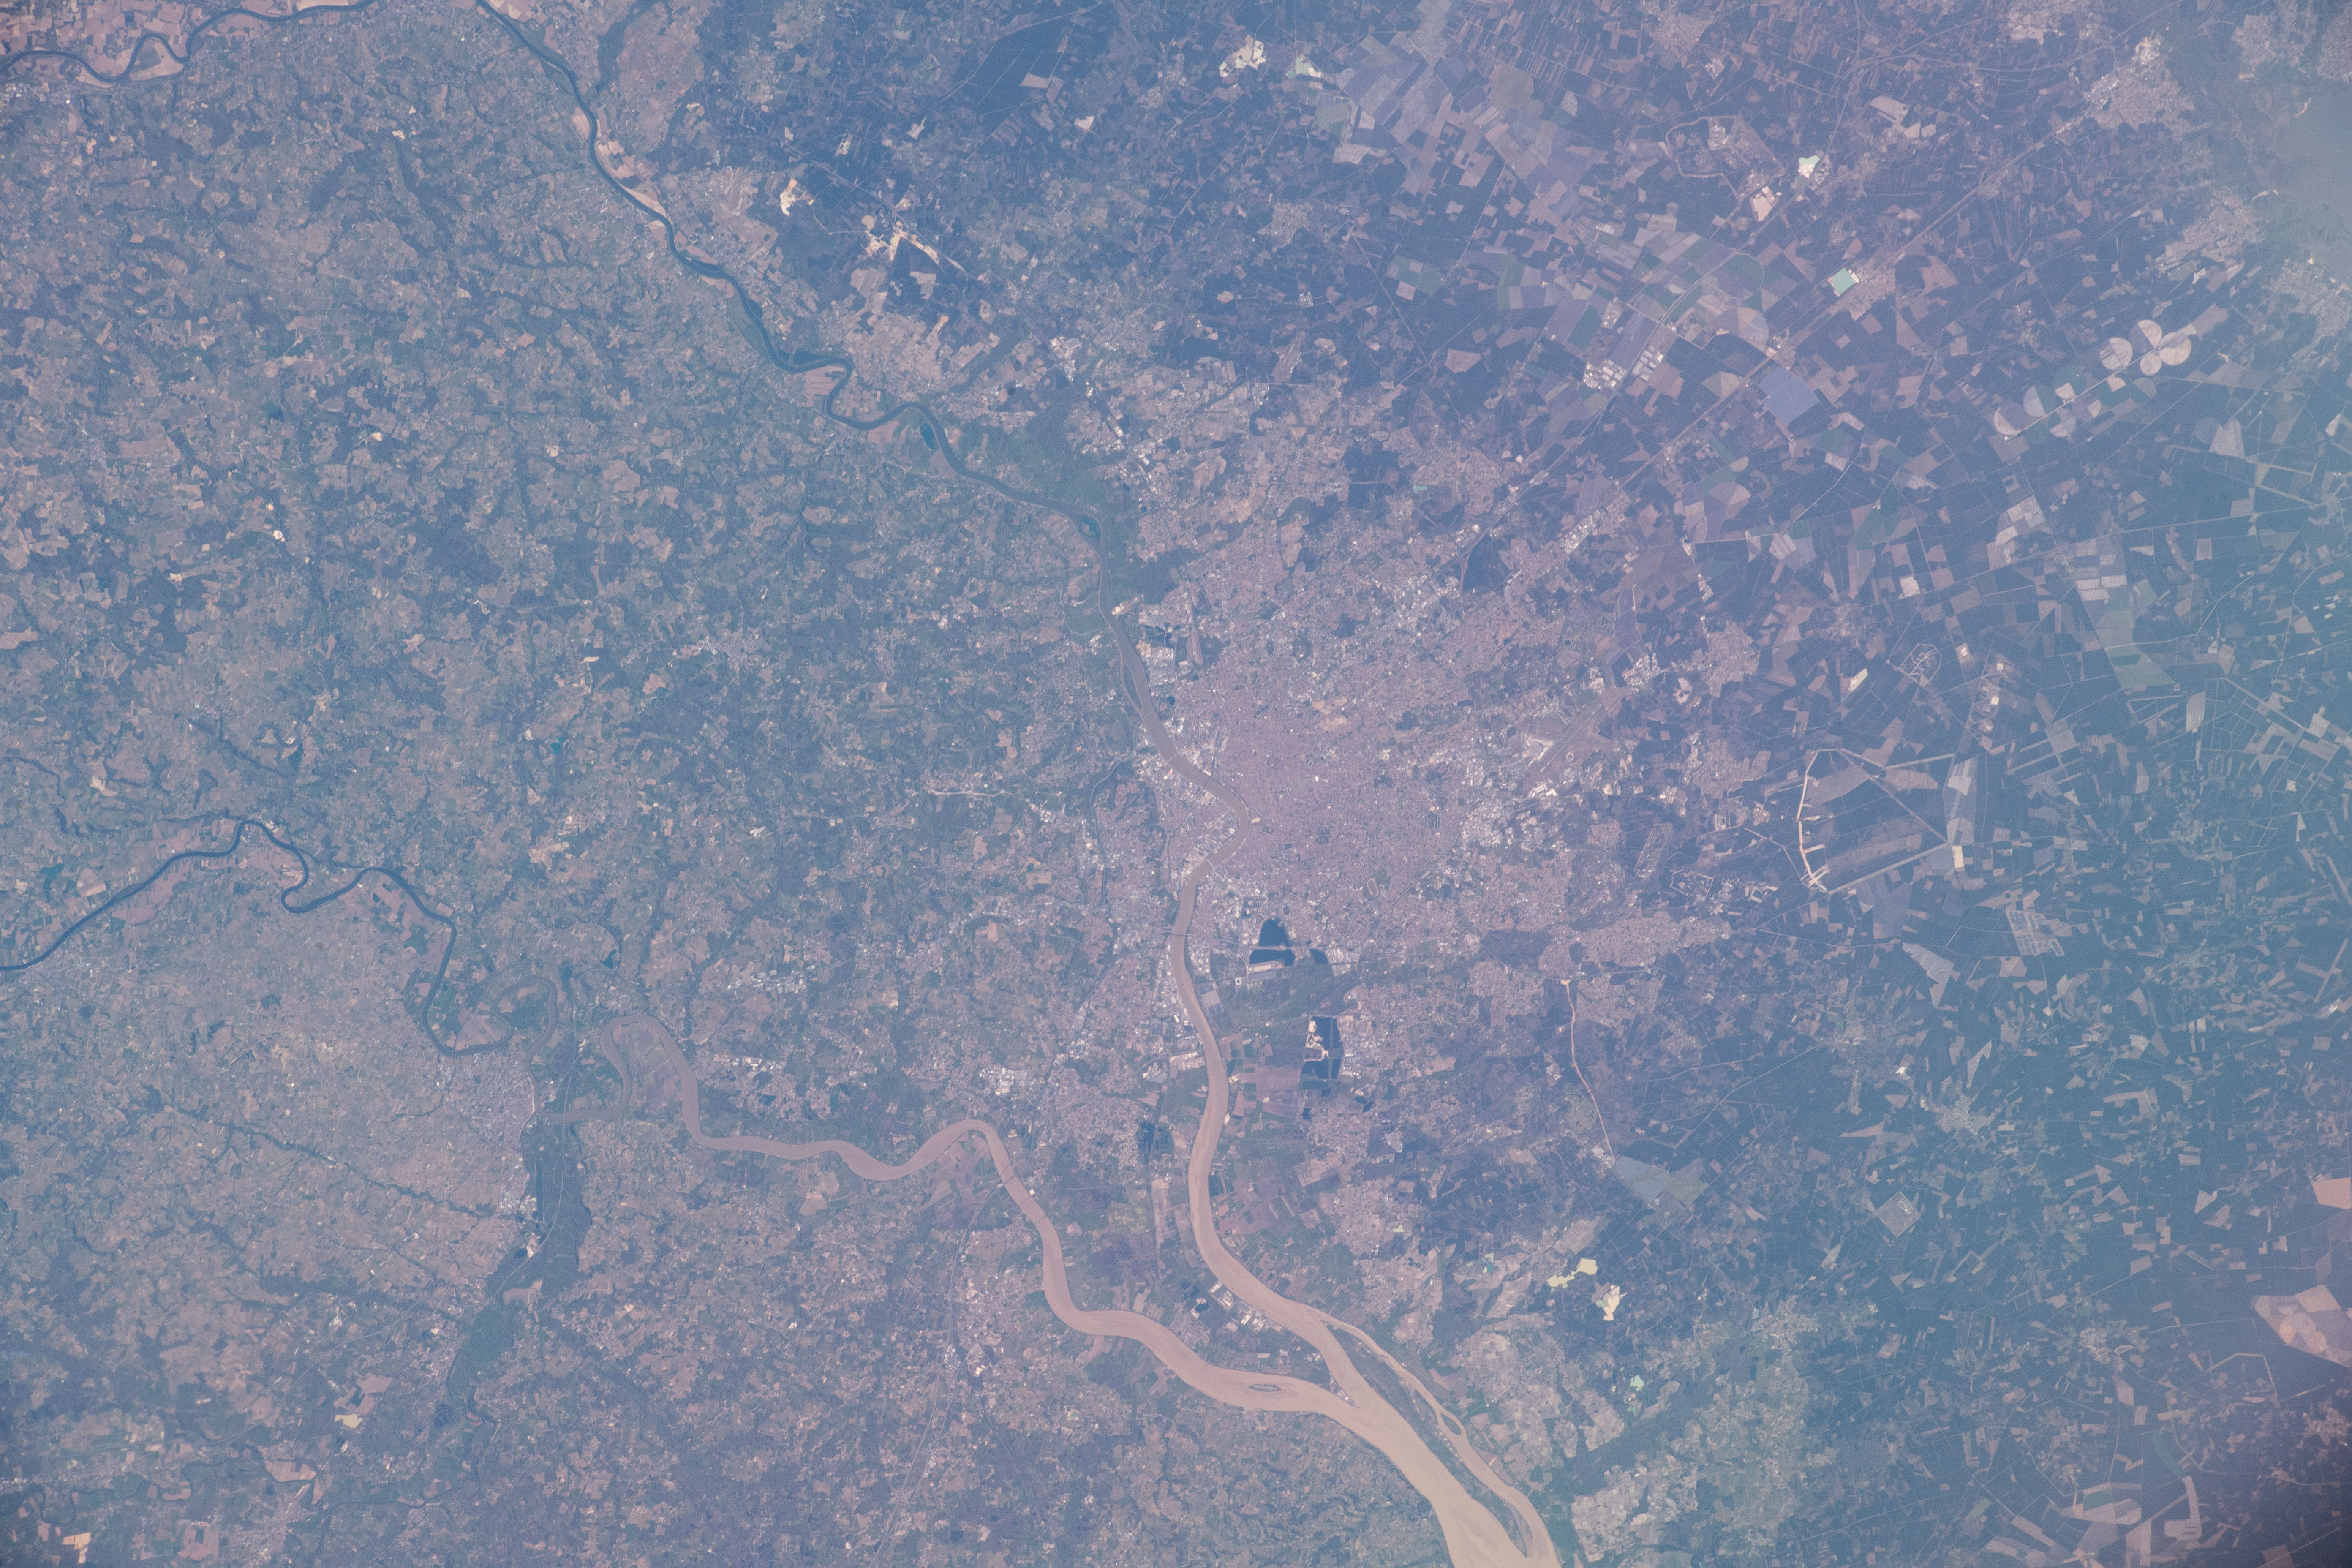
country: FRANCE
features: ARCACHON BAY, GIRONDA ESTUARY
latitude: 44.8
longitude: -0.4
